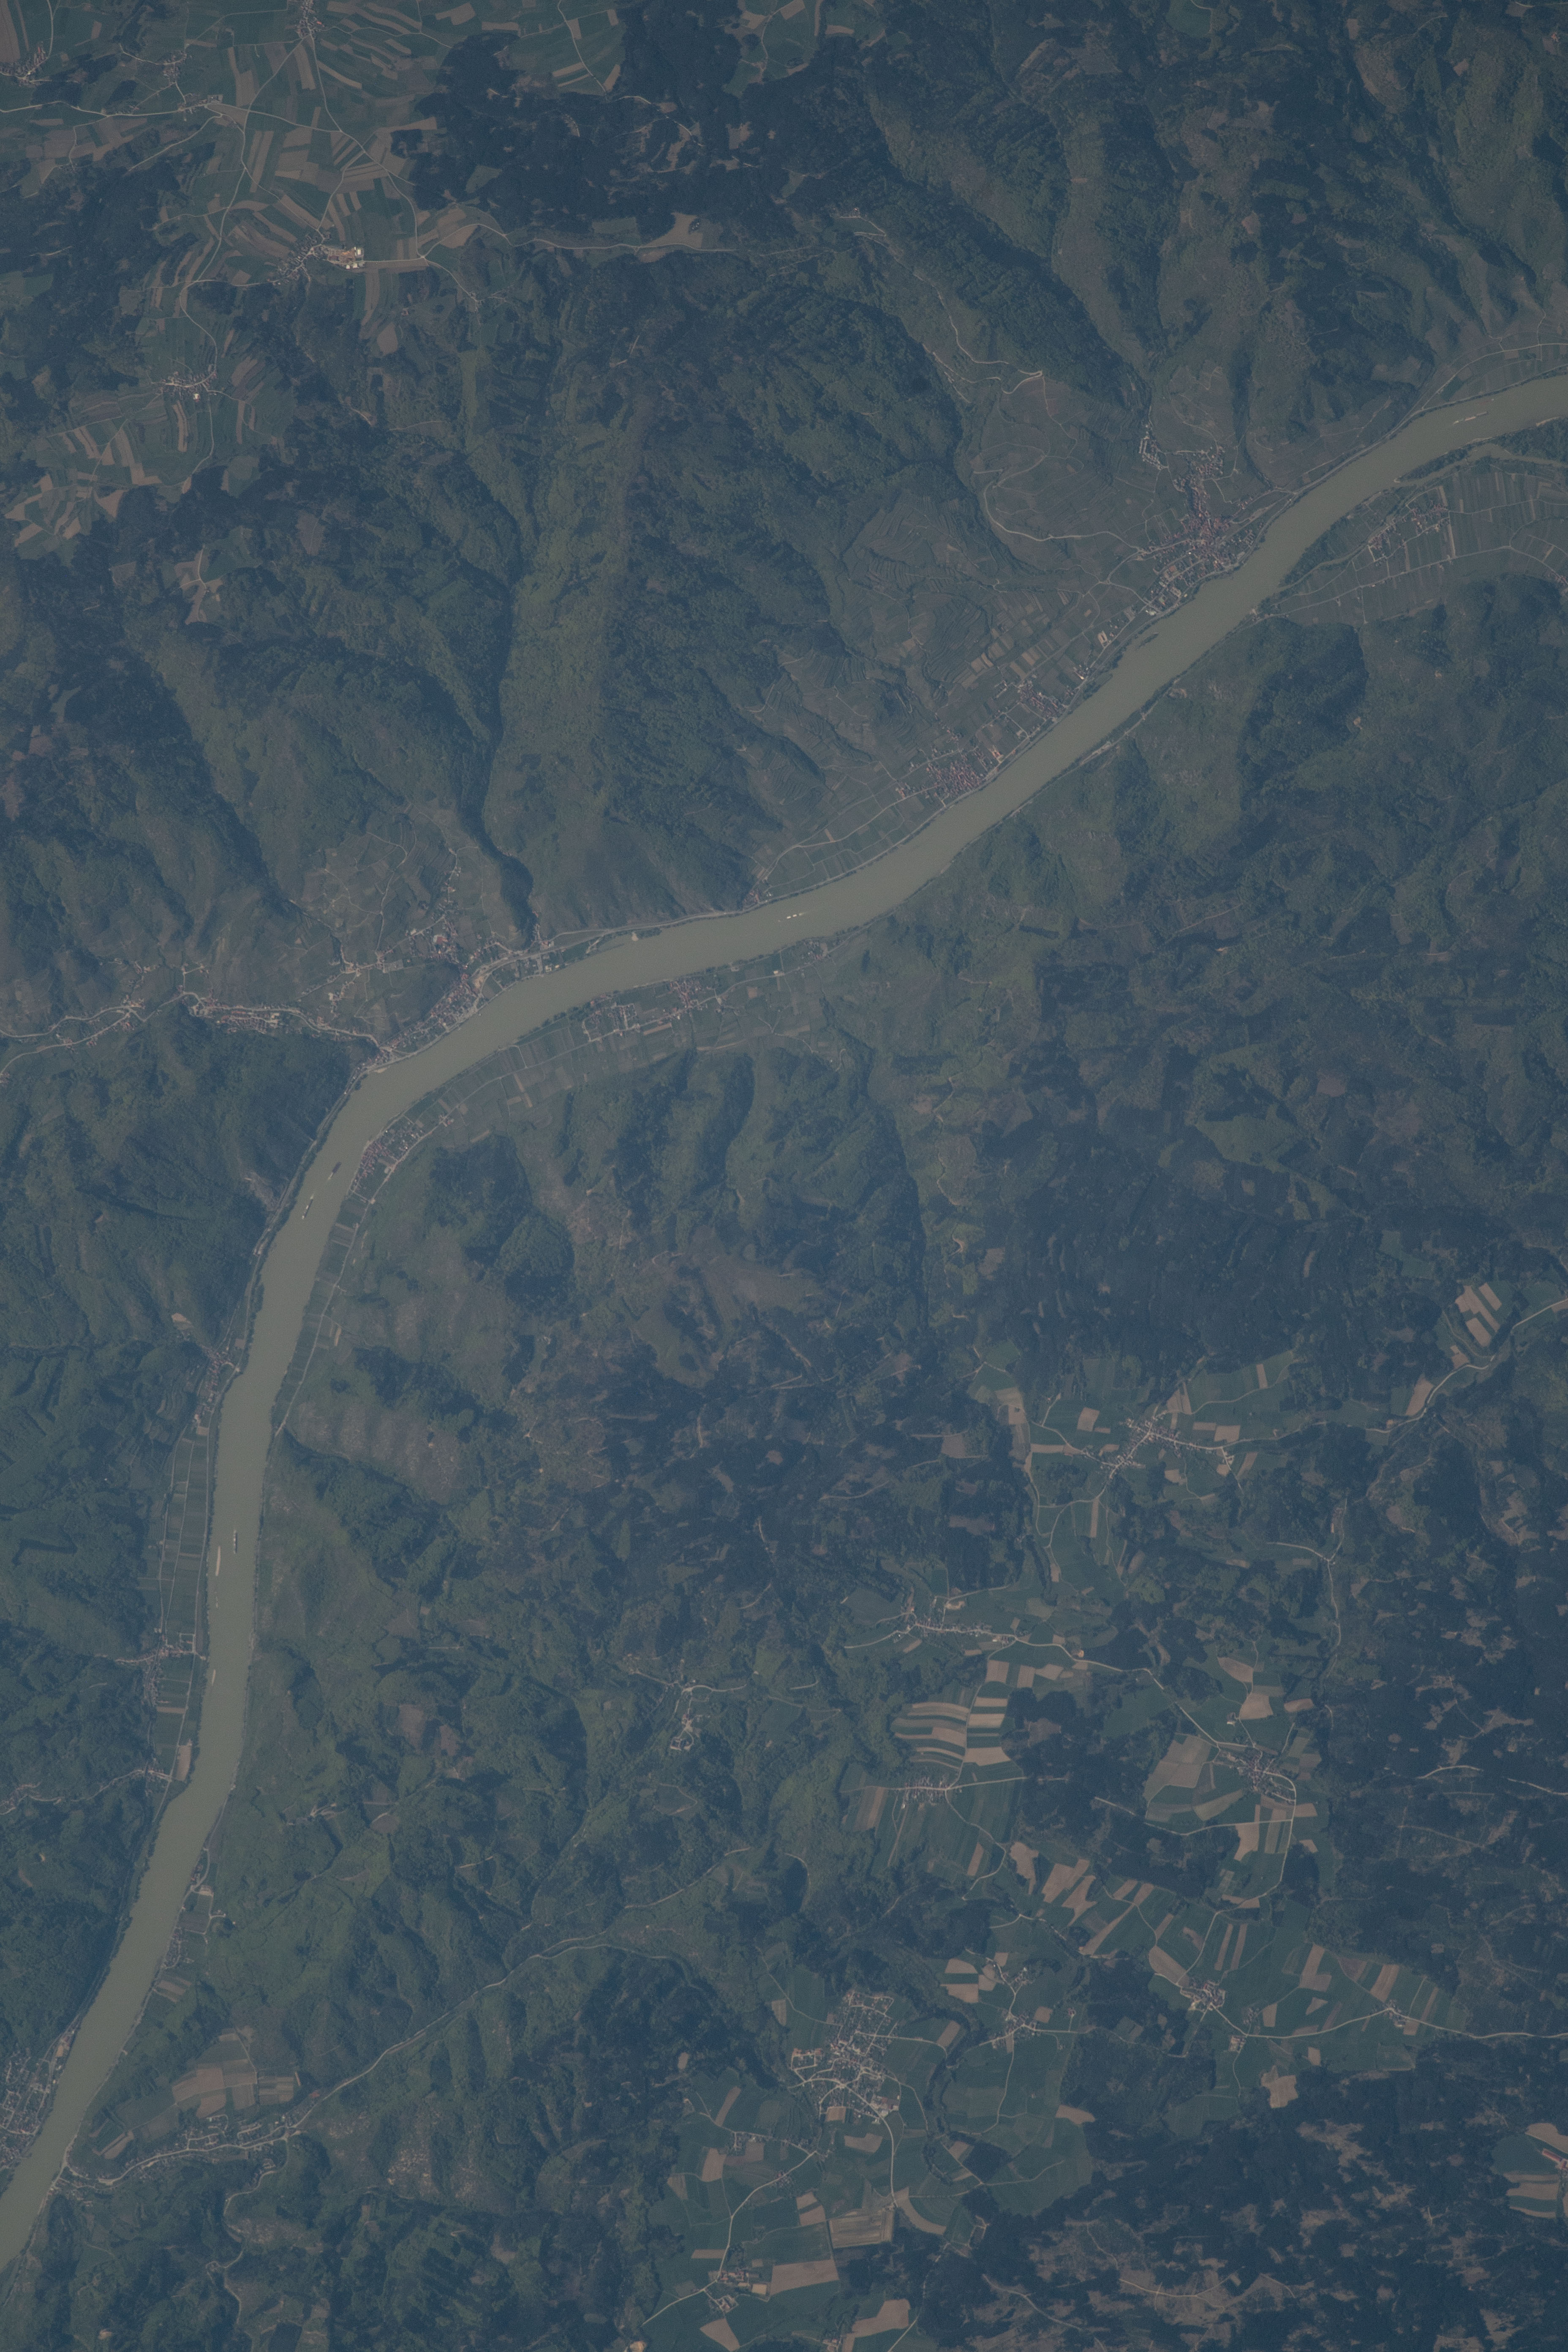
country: AUSTRIA
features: ST. MICHAEL CITY, DANUBE RIVER, HOFARNSDORF CITY, SPITZ CITY, OBERARNSDORF CITY
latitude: 48.4
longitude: 15.4
